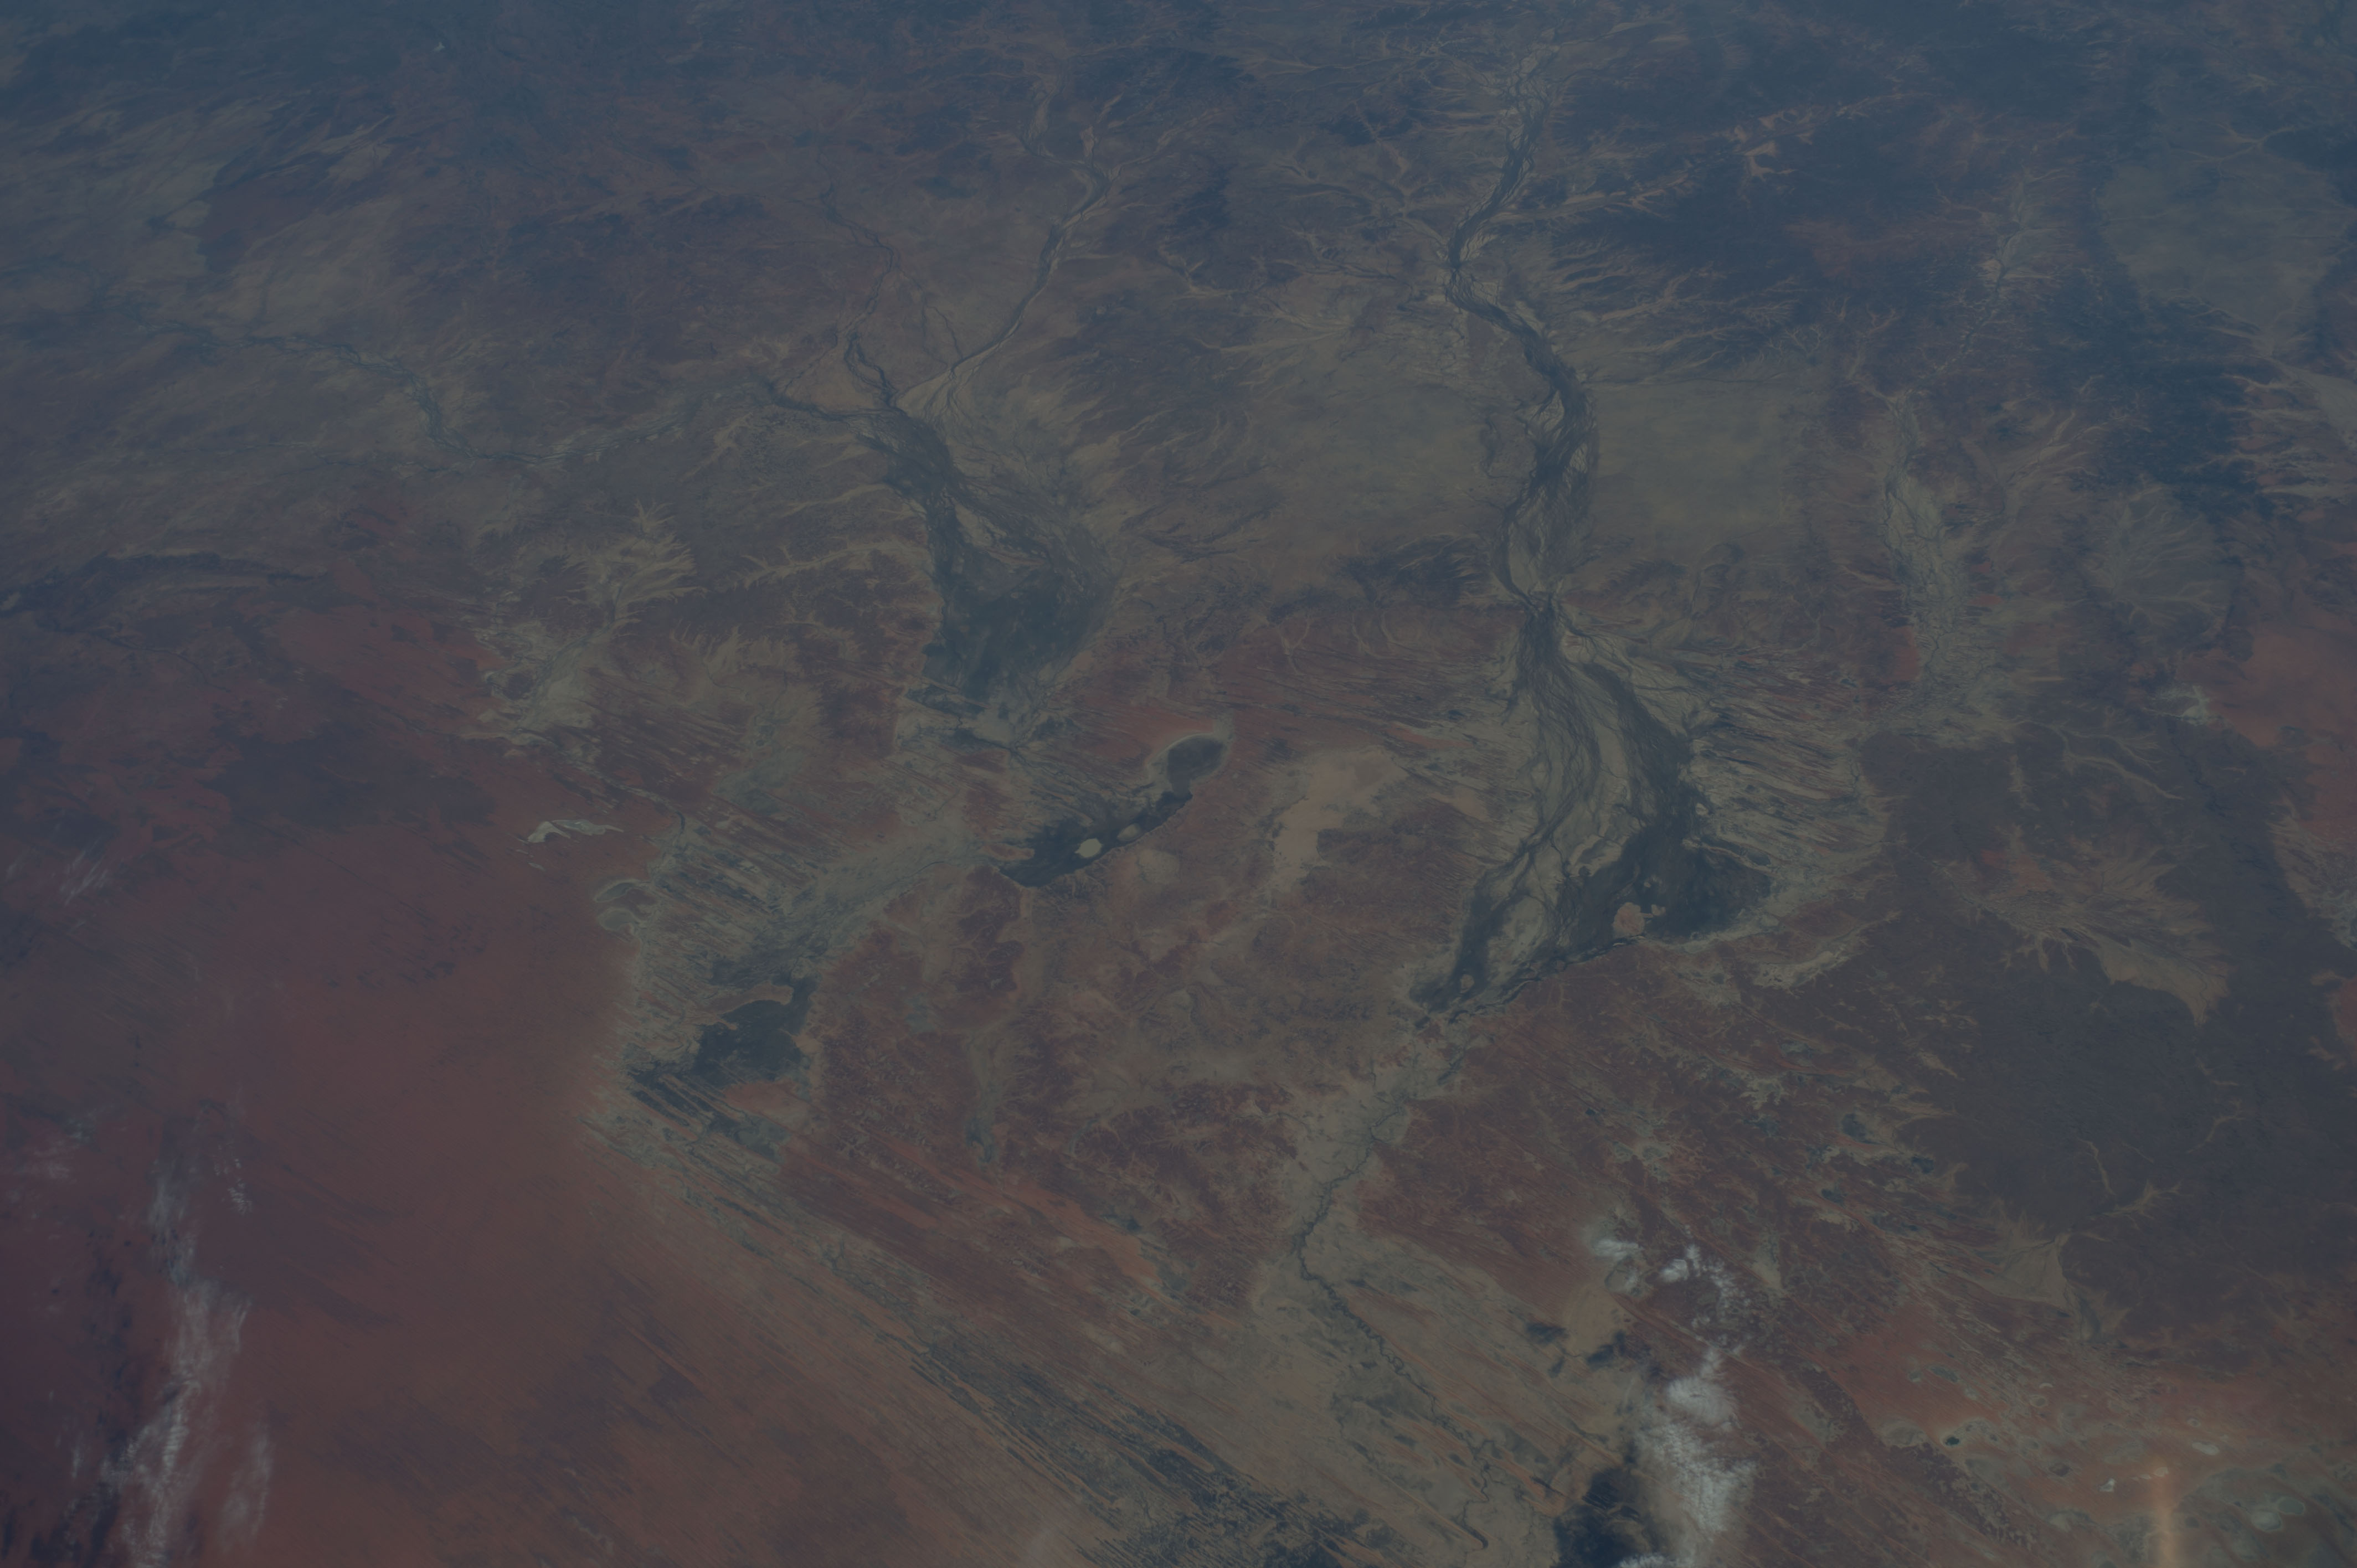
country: AUSTRALIA-Q
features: ASTREBLA DOWNS NATIONAL PRK, L. MACHATTIE, L. MIPIA, L. KOOLIVOO
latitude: -25.0
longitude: 140.0
